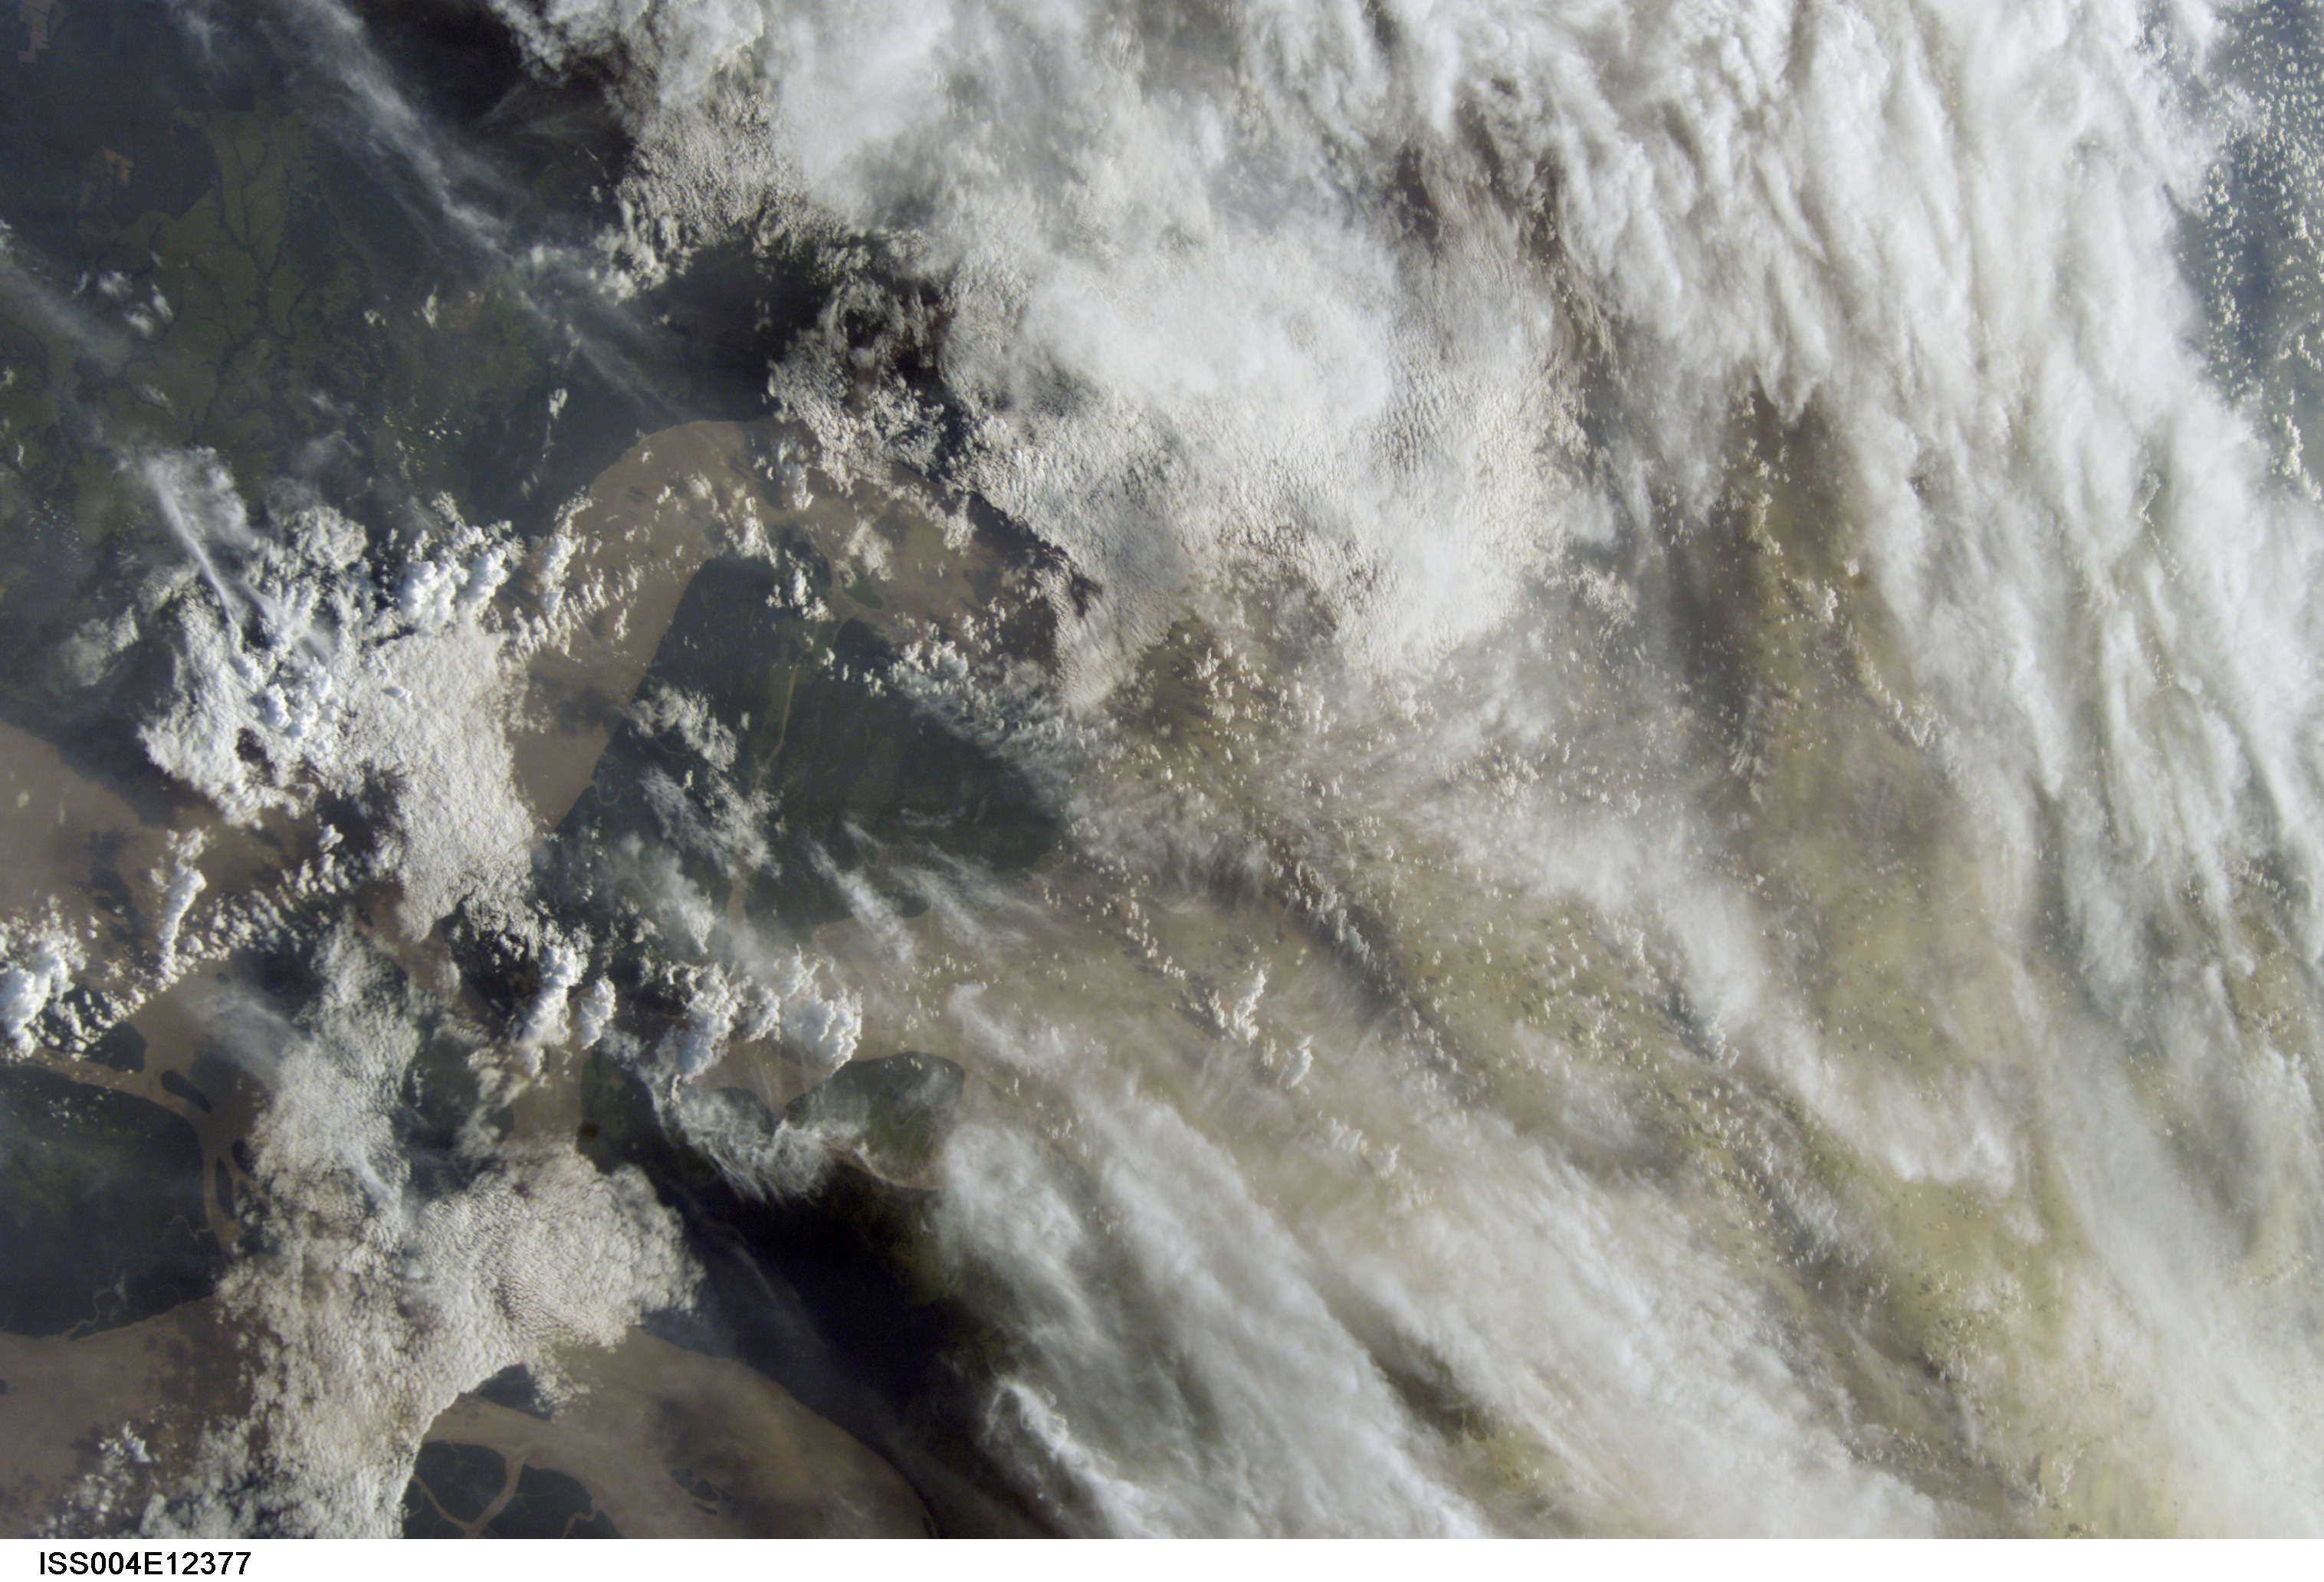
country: BRAZIL
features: N. MOUTH OF THE AMAZON R.
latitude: 0.0
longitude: -50.5
